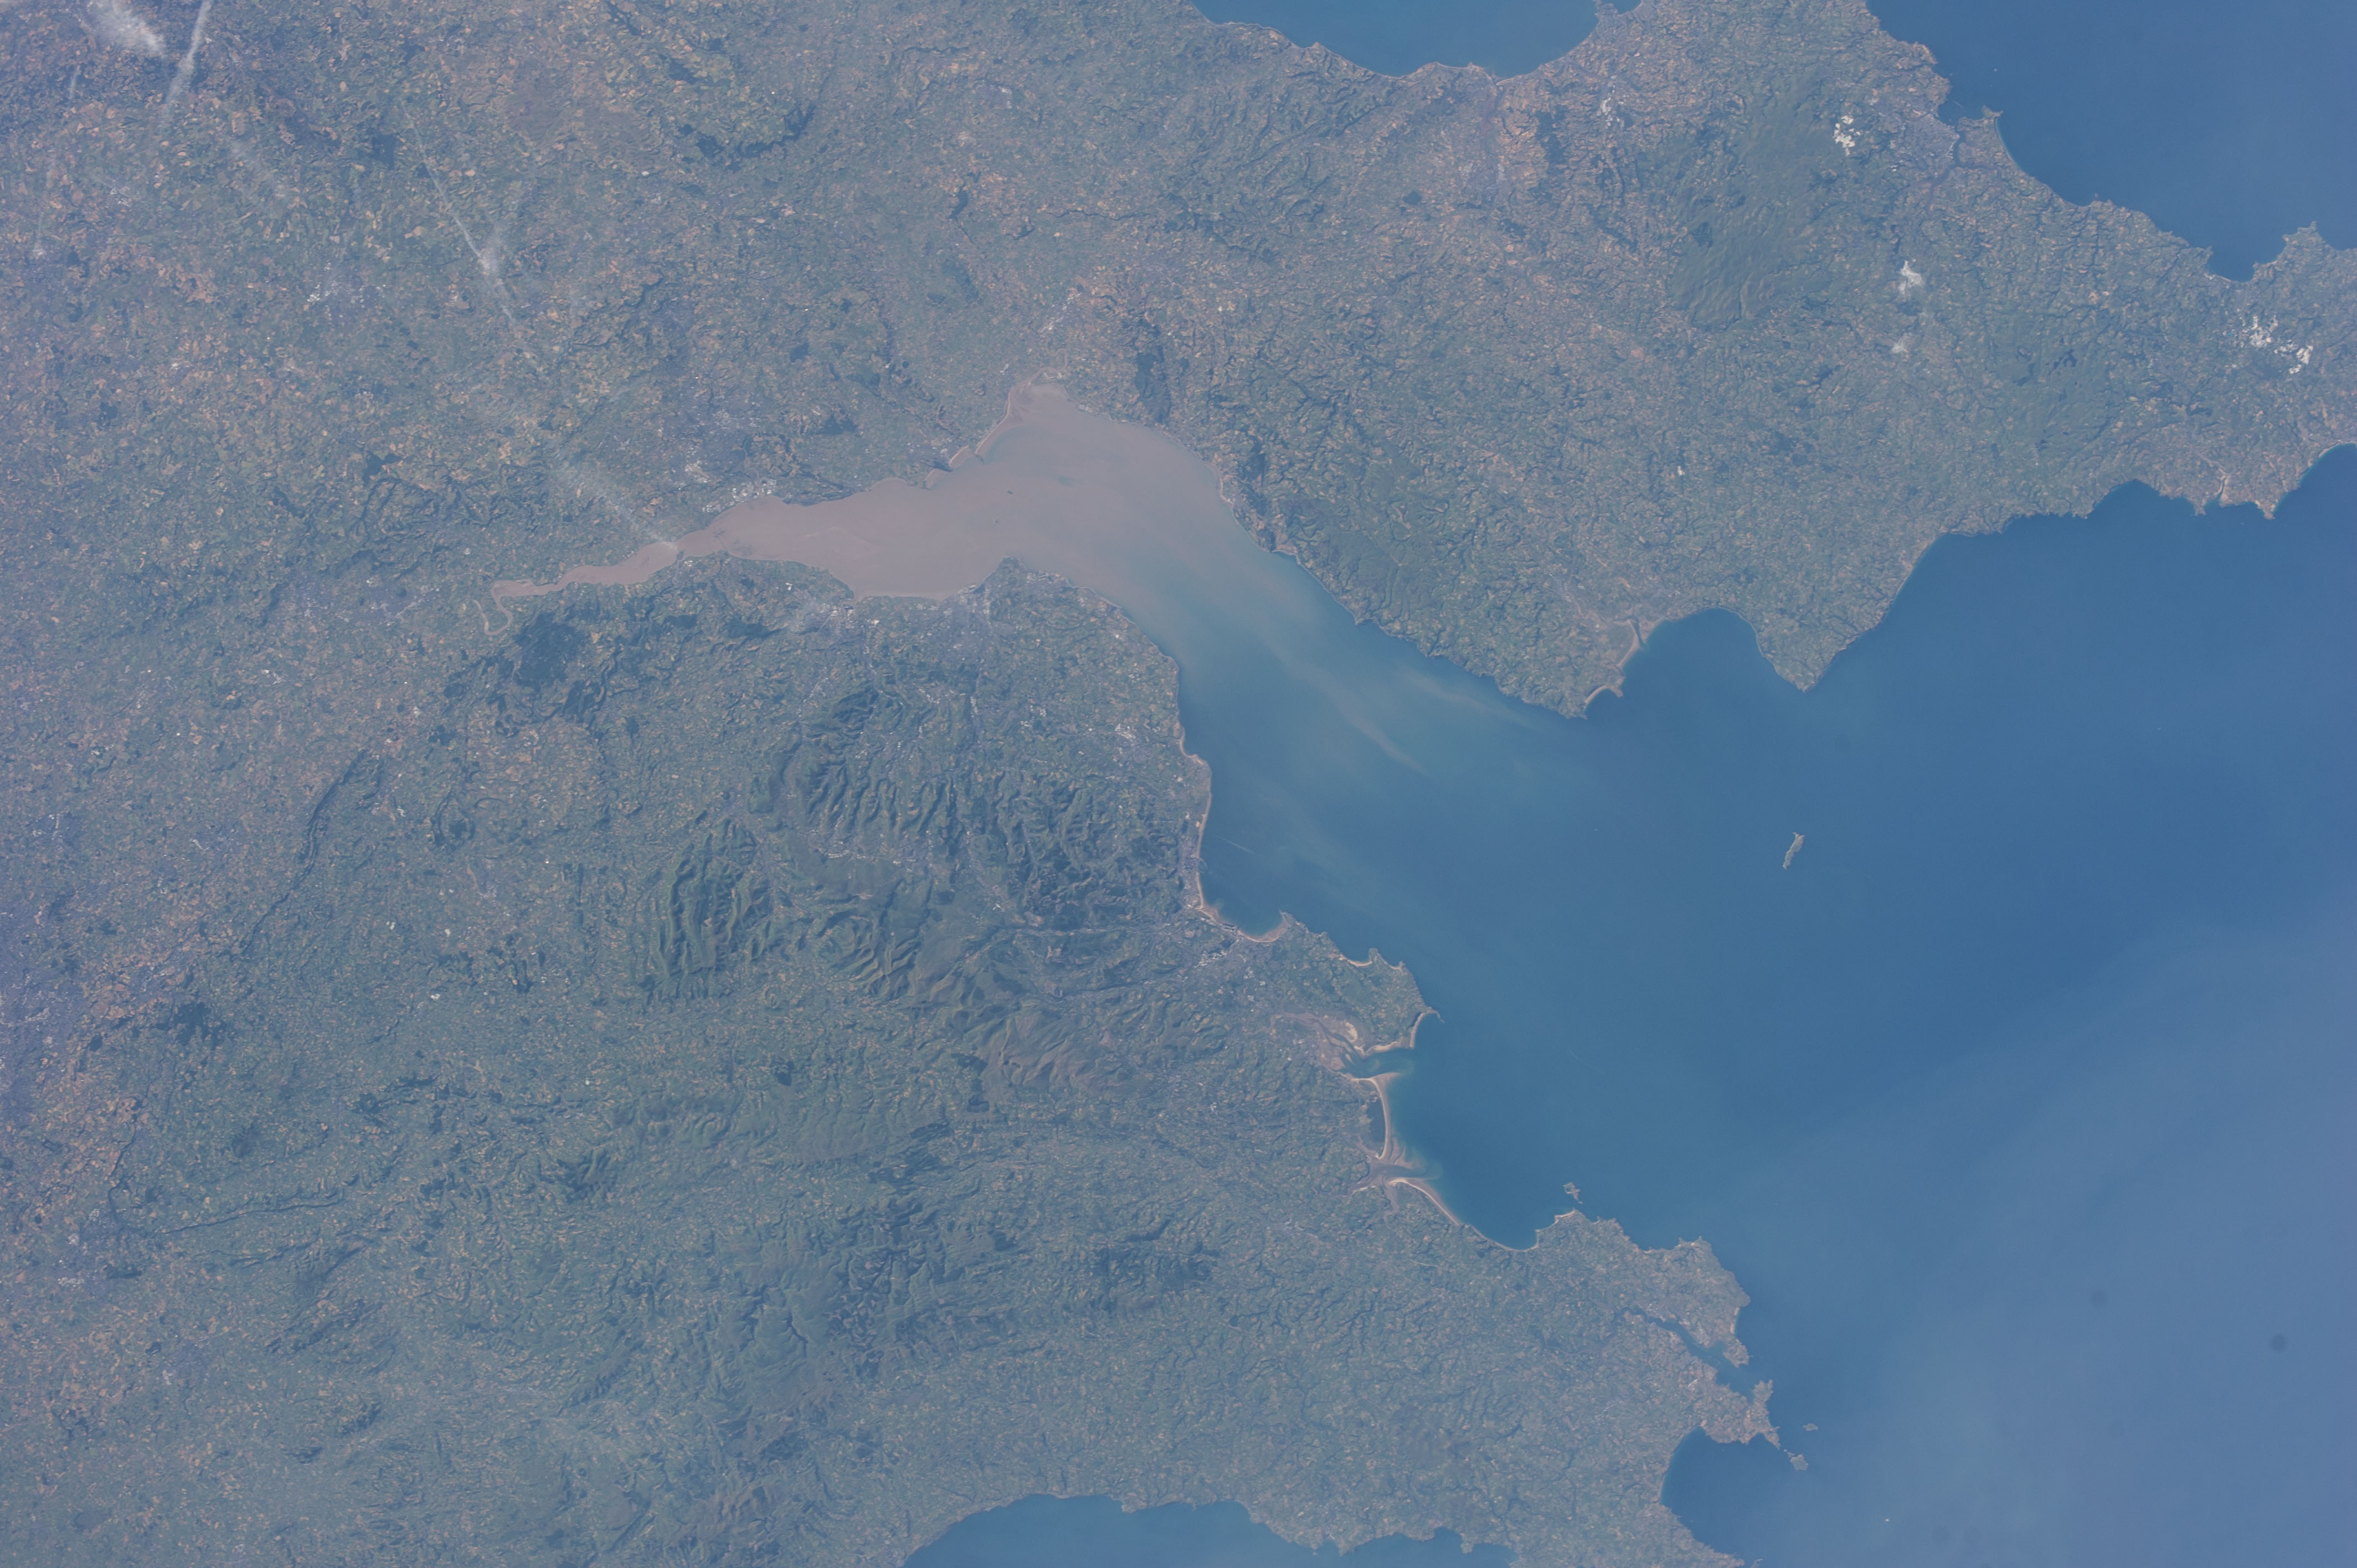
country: UK-WALES
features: CHAN.
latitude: 51.5
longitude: -3.5
